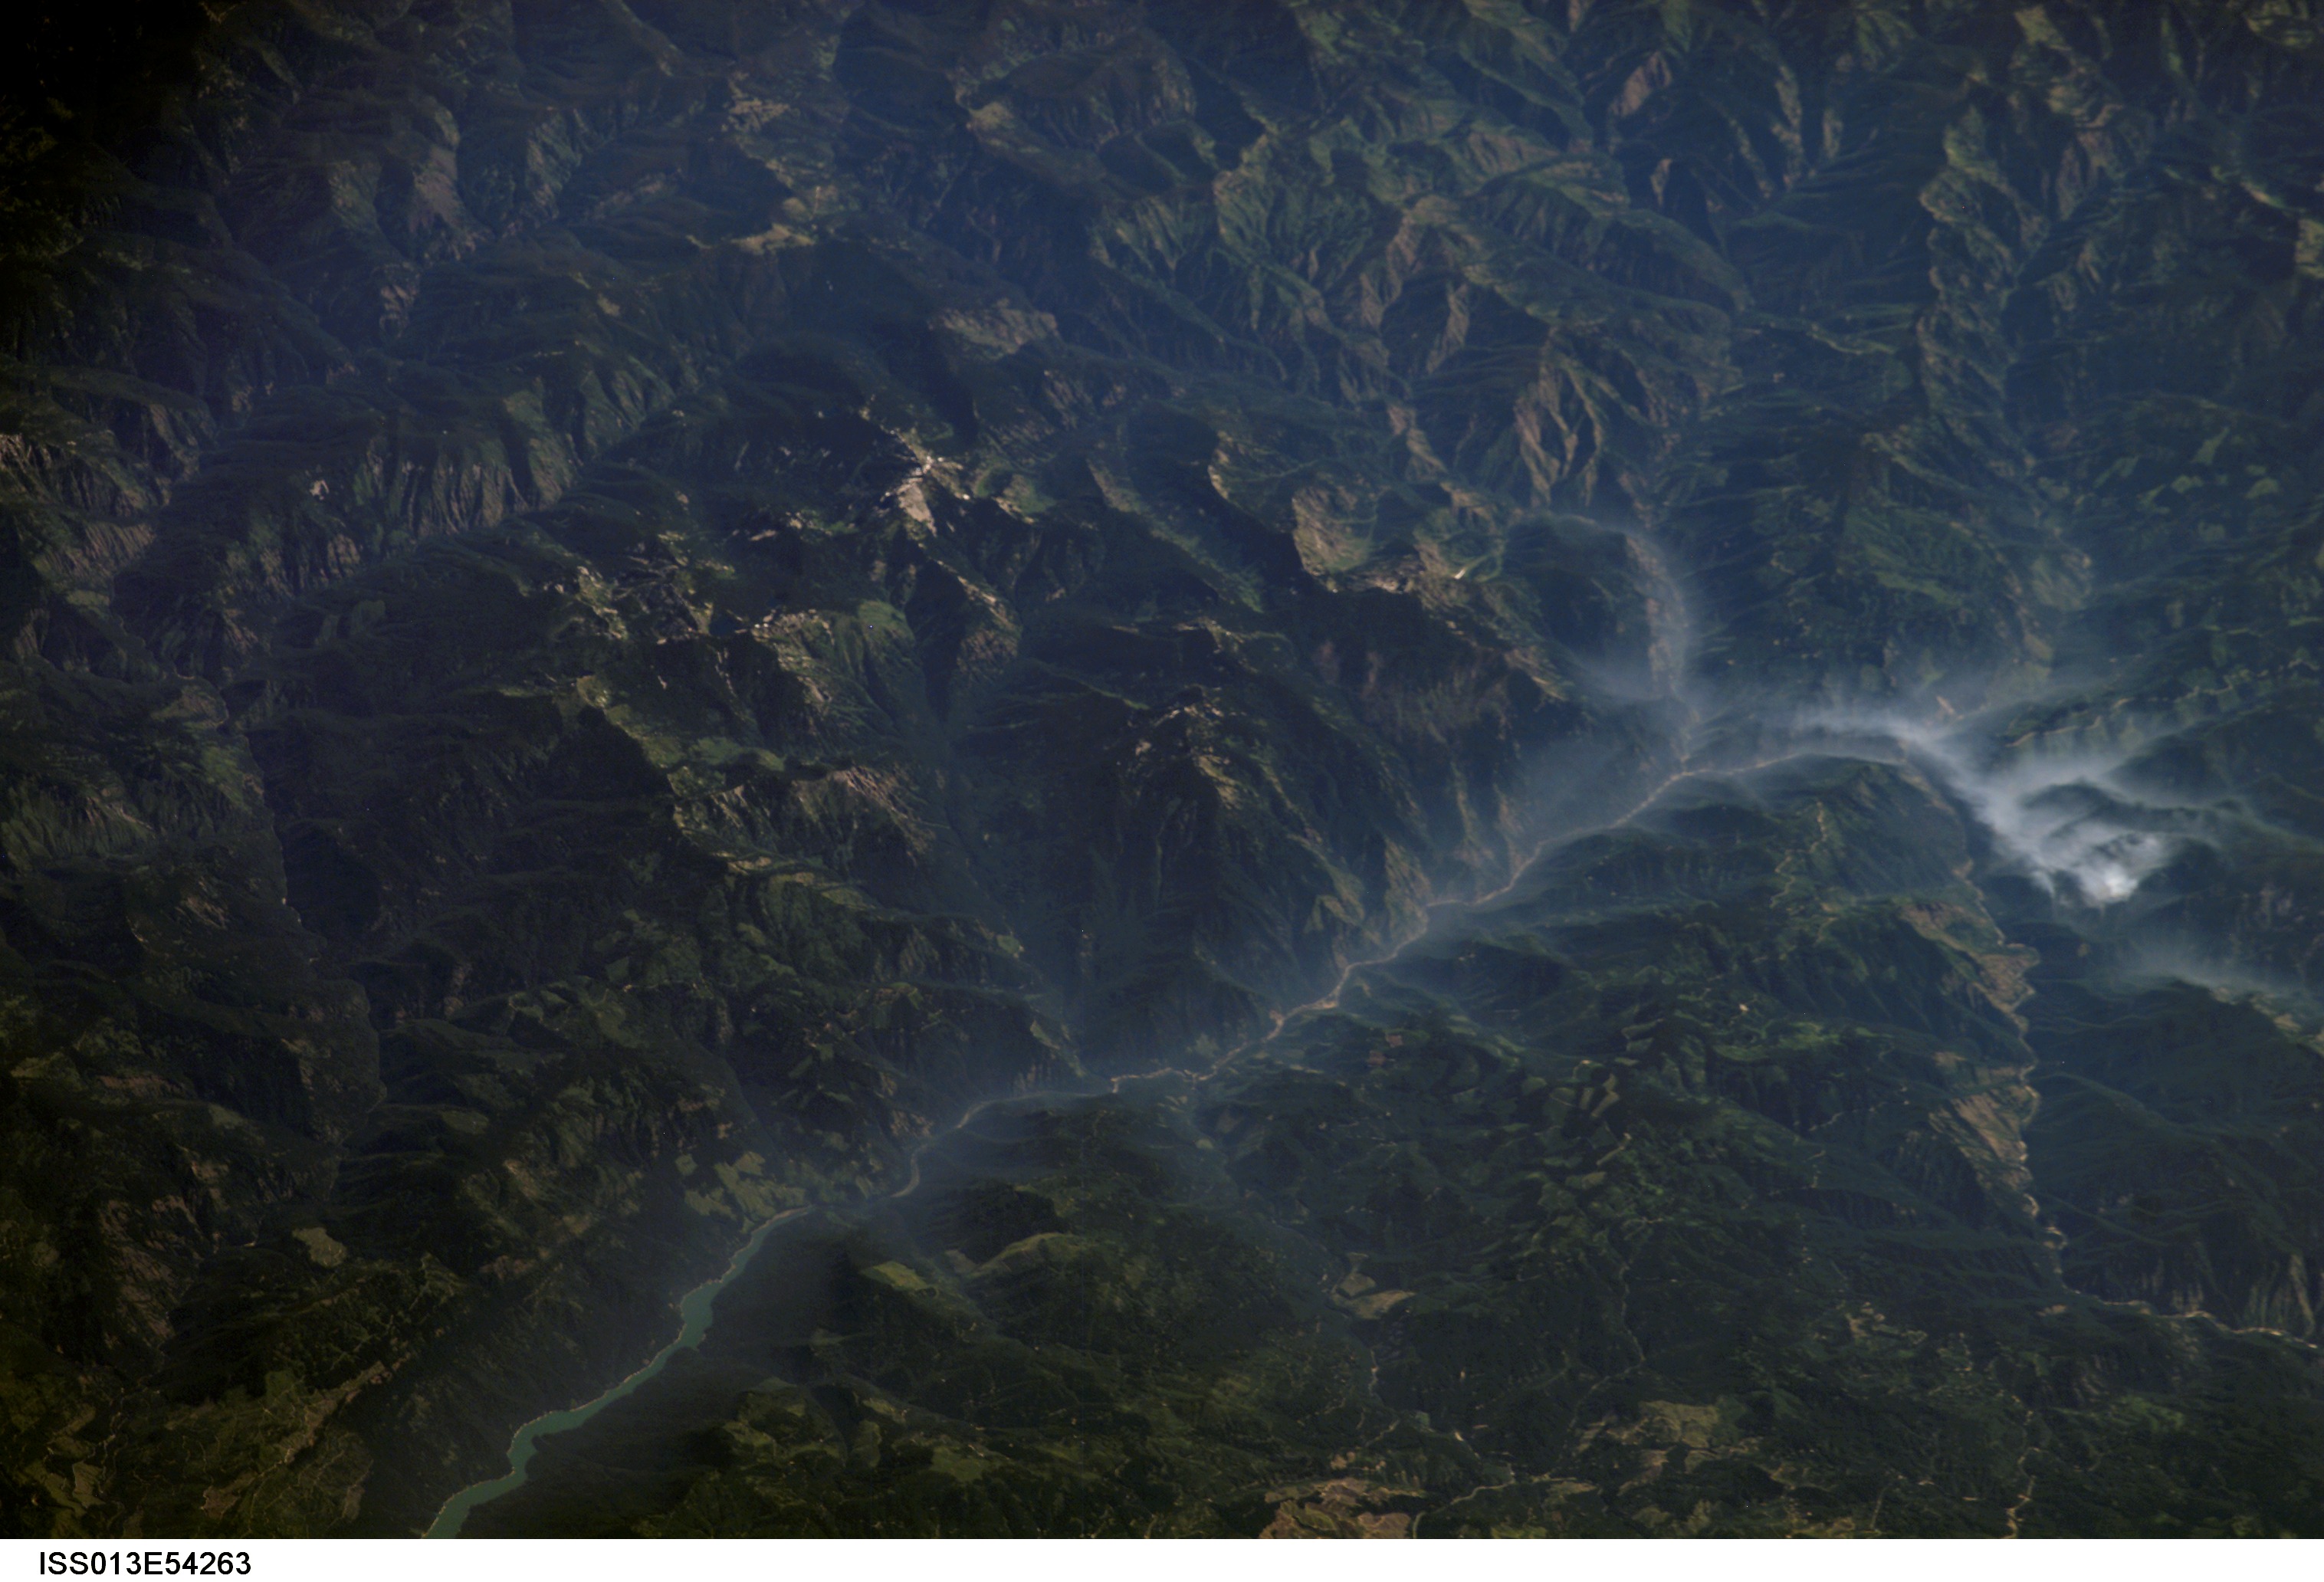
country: USA-IDAHO
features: NORTH FORK CLEARWATER RIVER
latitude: 46.9
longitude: -115.5
